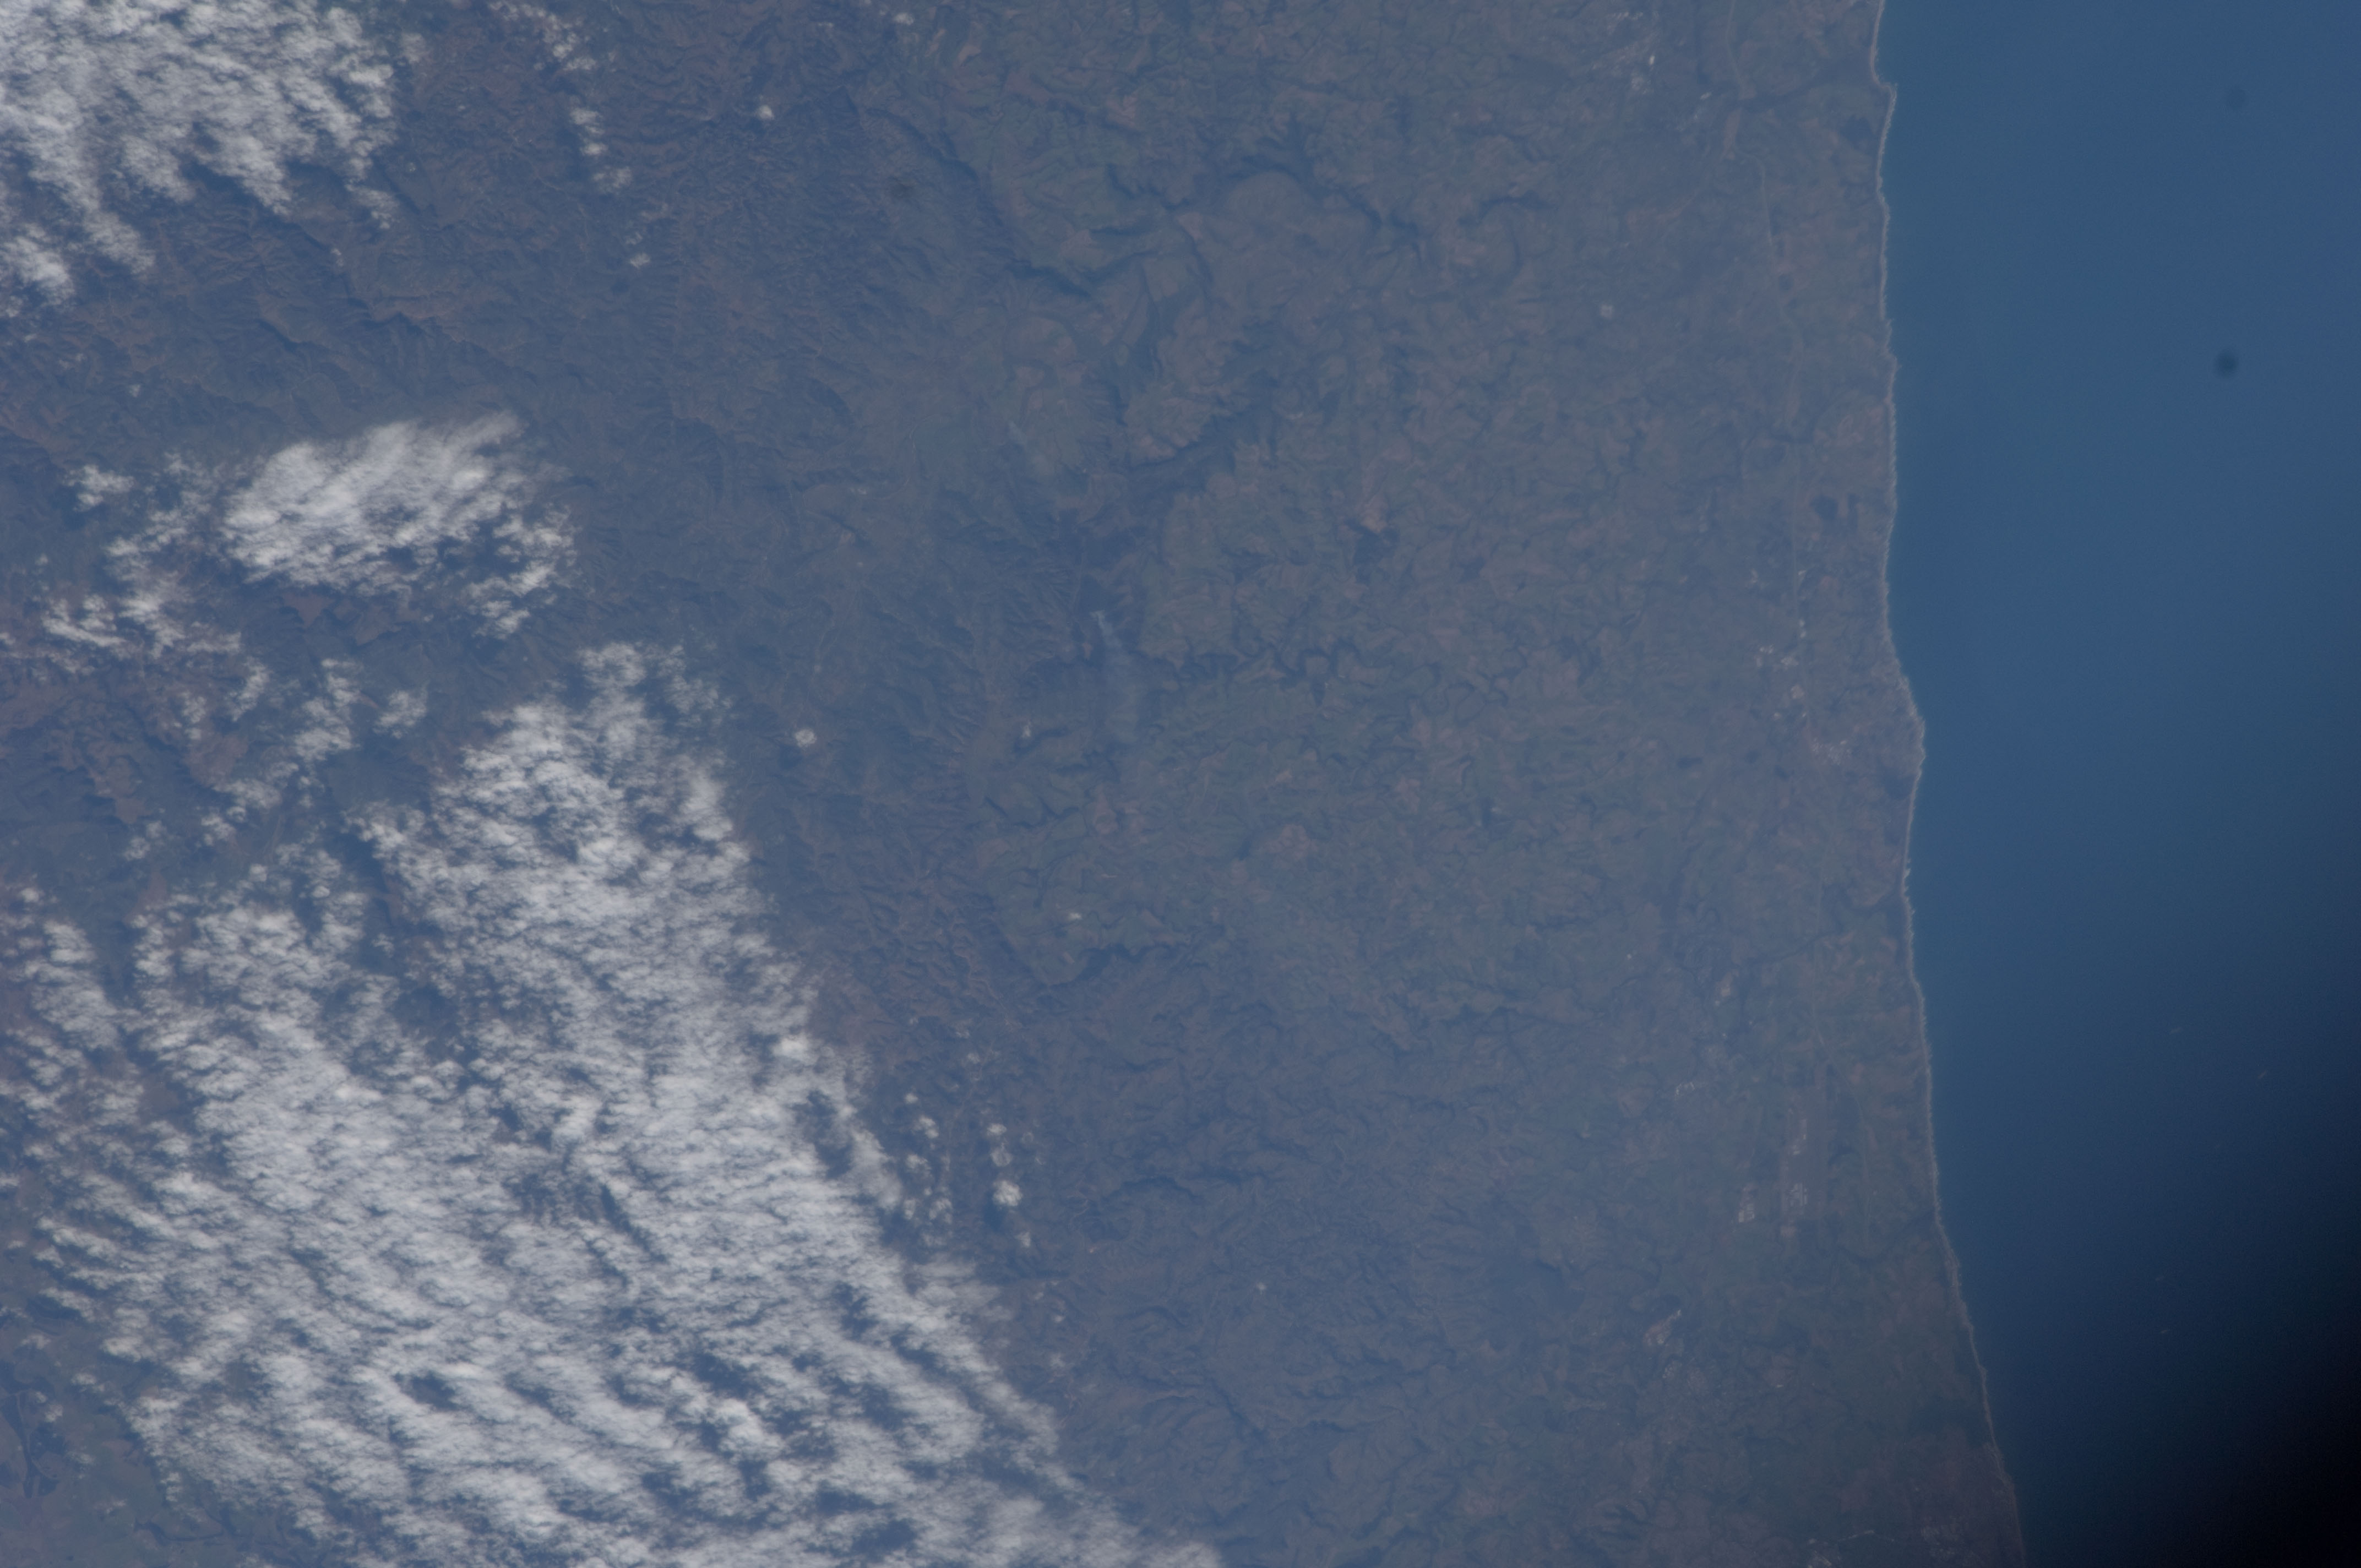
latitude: -29.4
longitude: 31.1
